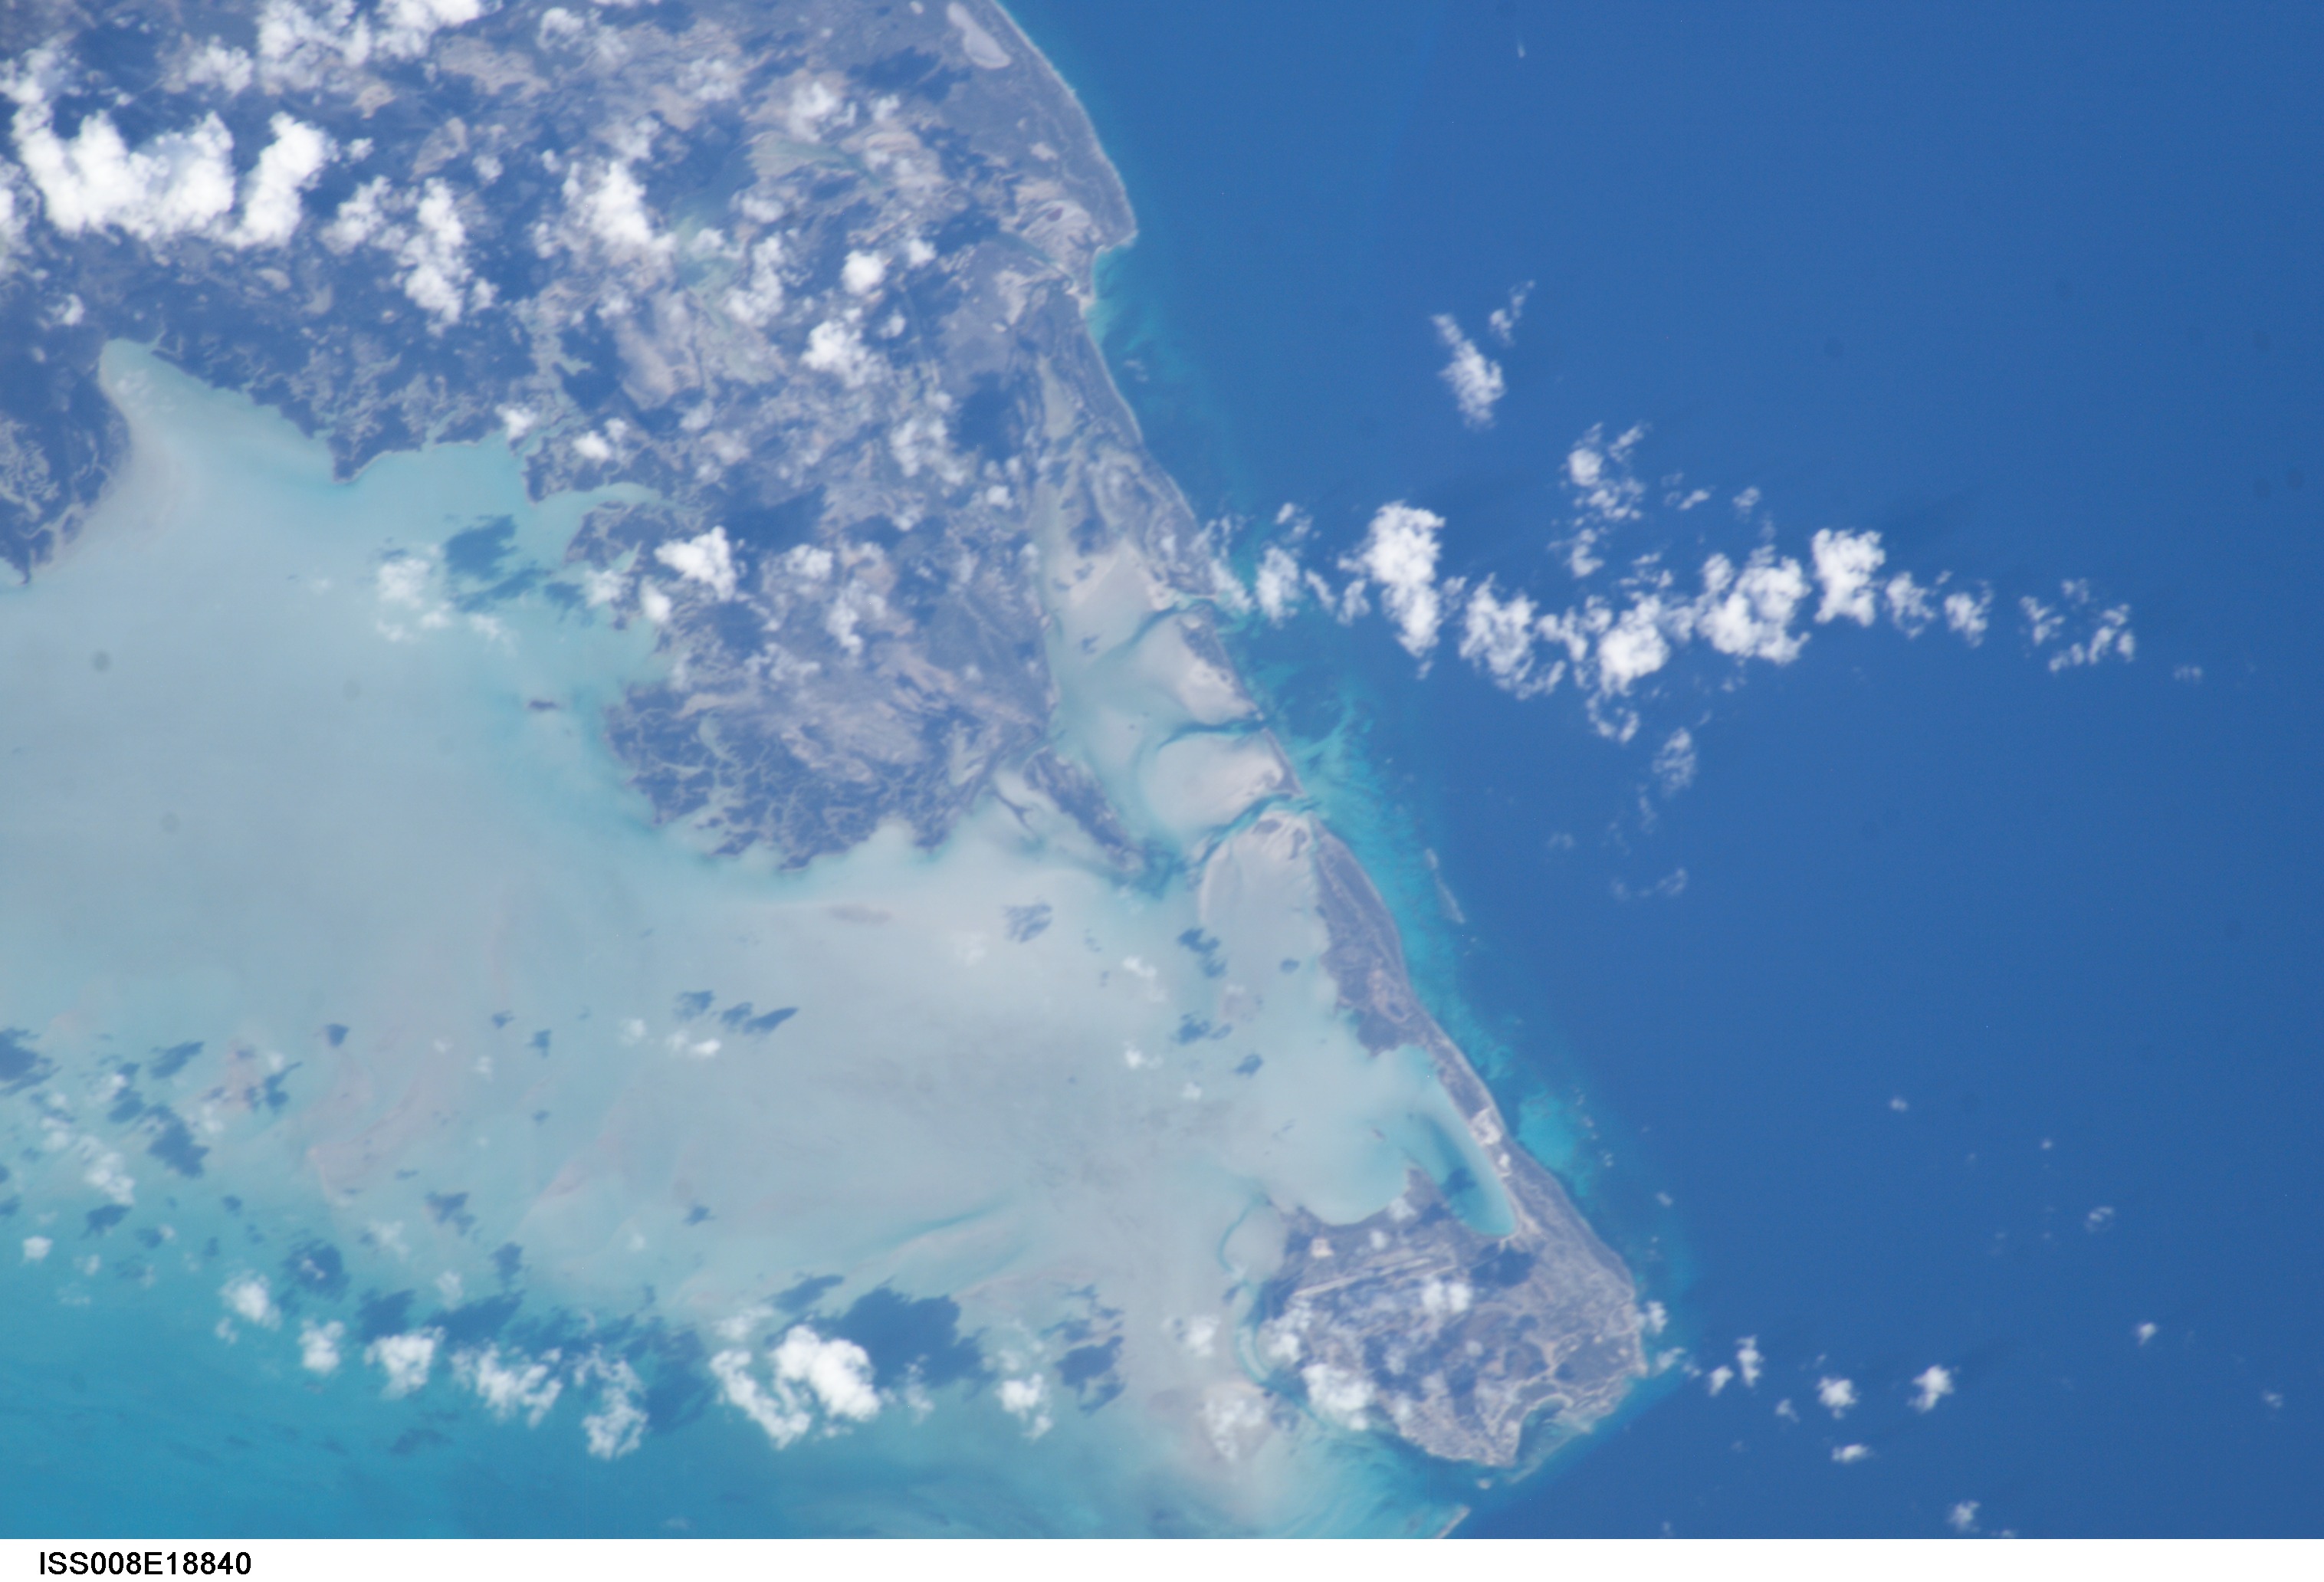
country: TURKS AND CAICOS IS.
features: SOUTH CAICOS, REEFS
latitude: 21.6
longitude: -71.6
